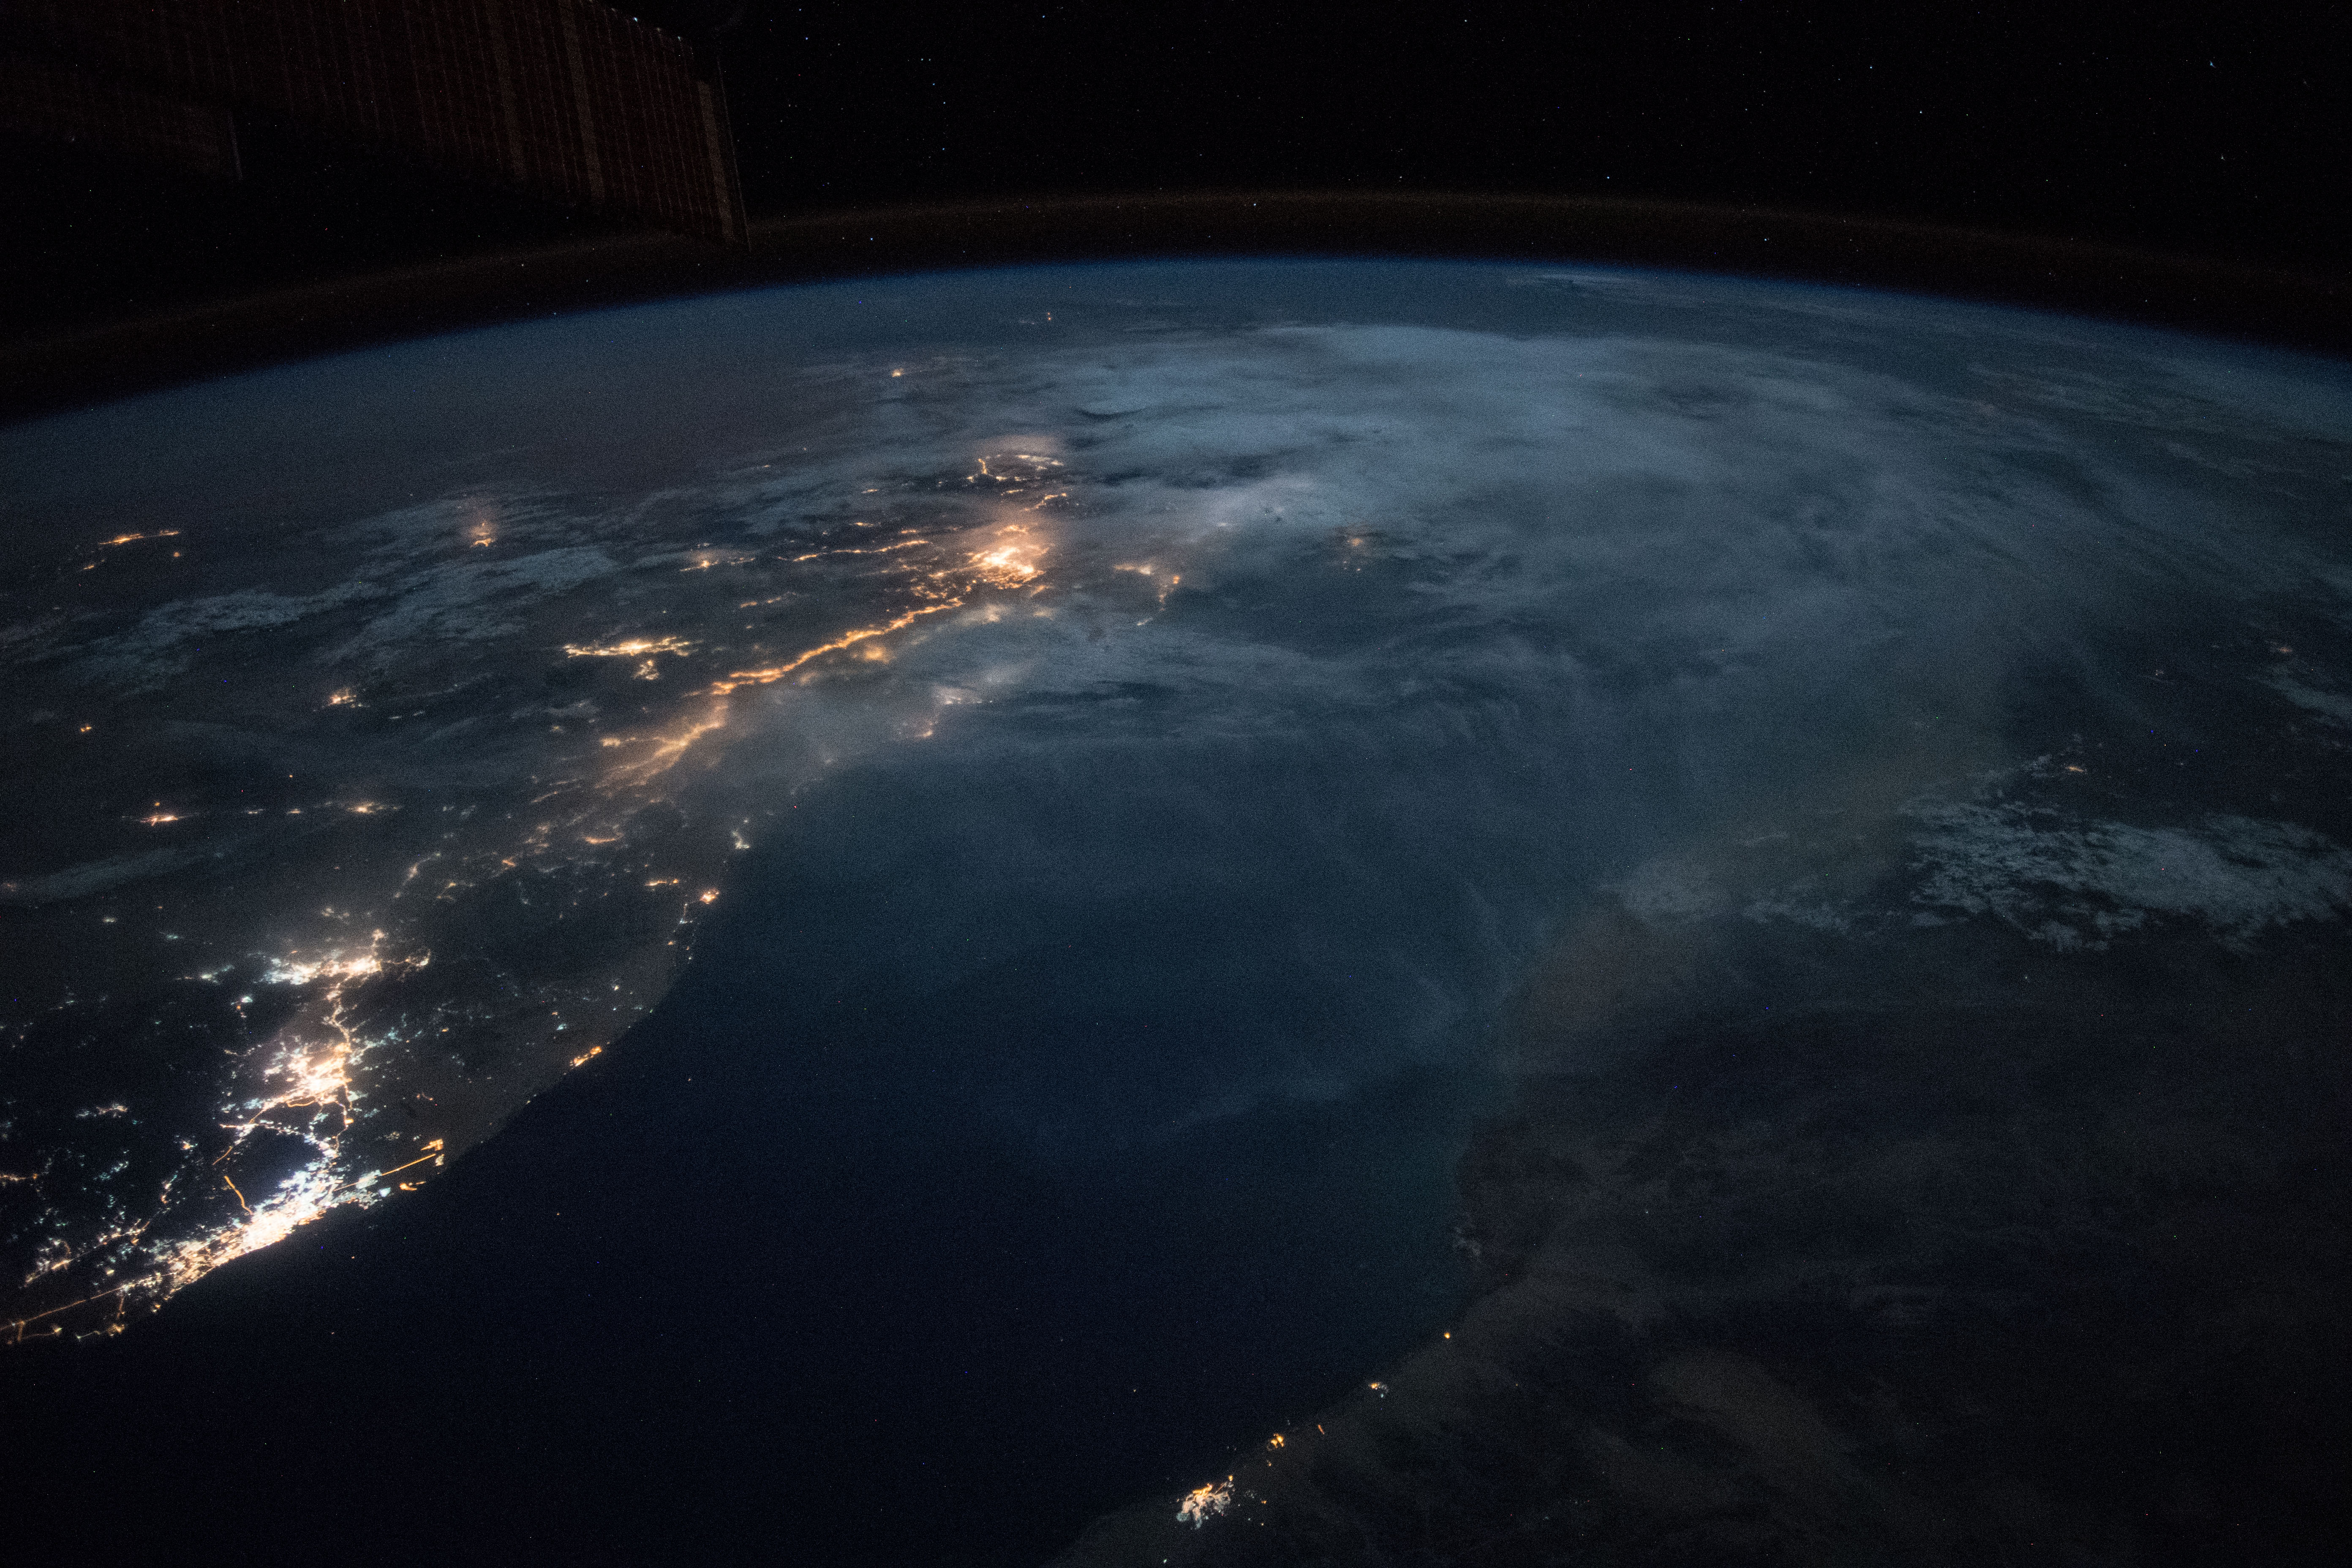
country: SAUDI ARABIA
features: ASIR MOUNTAINS, ABHA CITY, JAZAN CITY, RED SEA, JEDDAH CITY, MECCA CITY, TAIF CITY, NIGTH, EARTH LIMB
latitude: 19.1
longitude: 40.0
